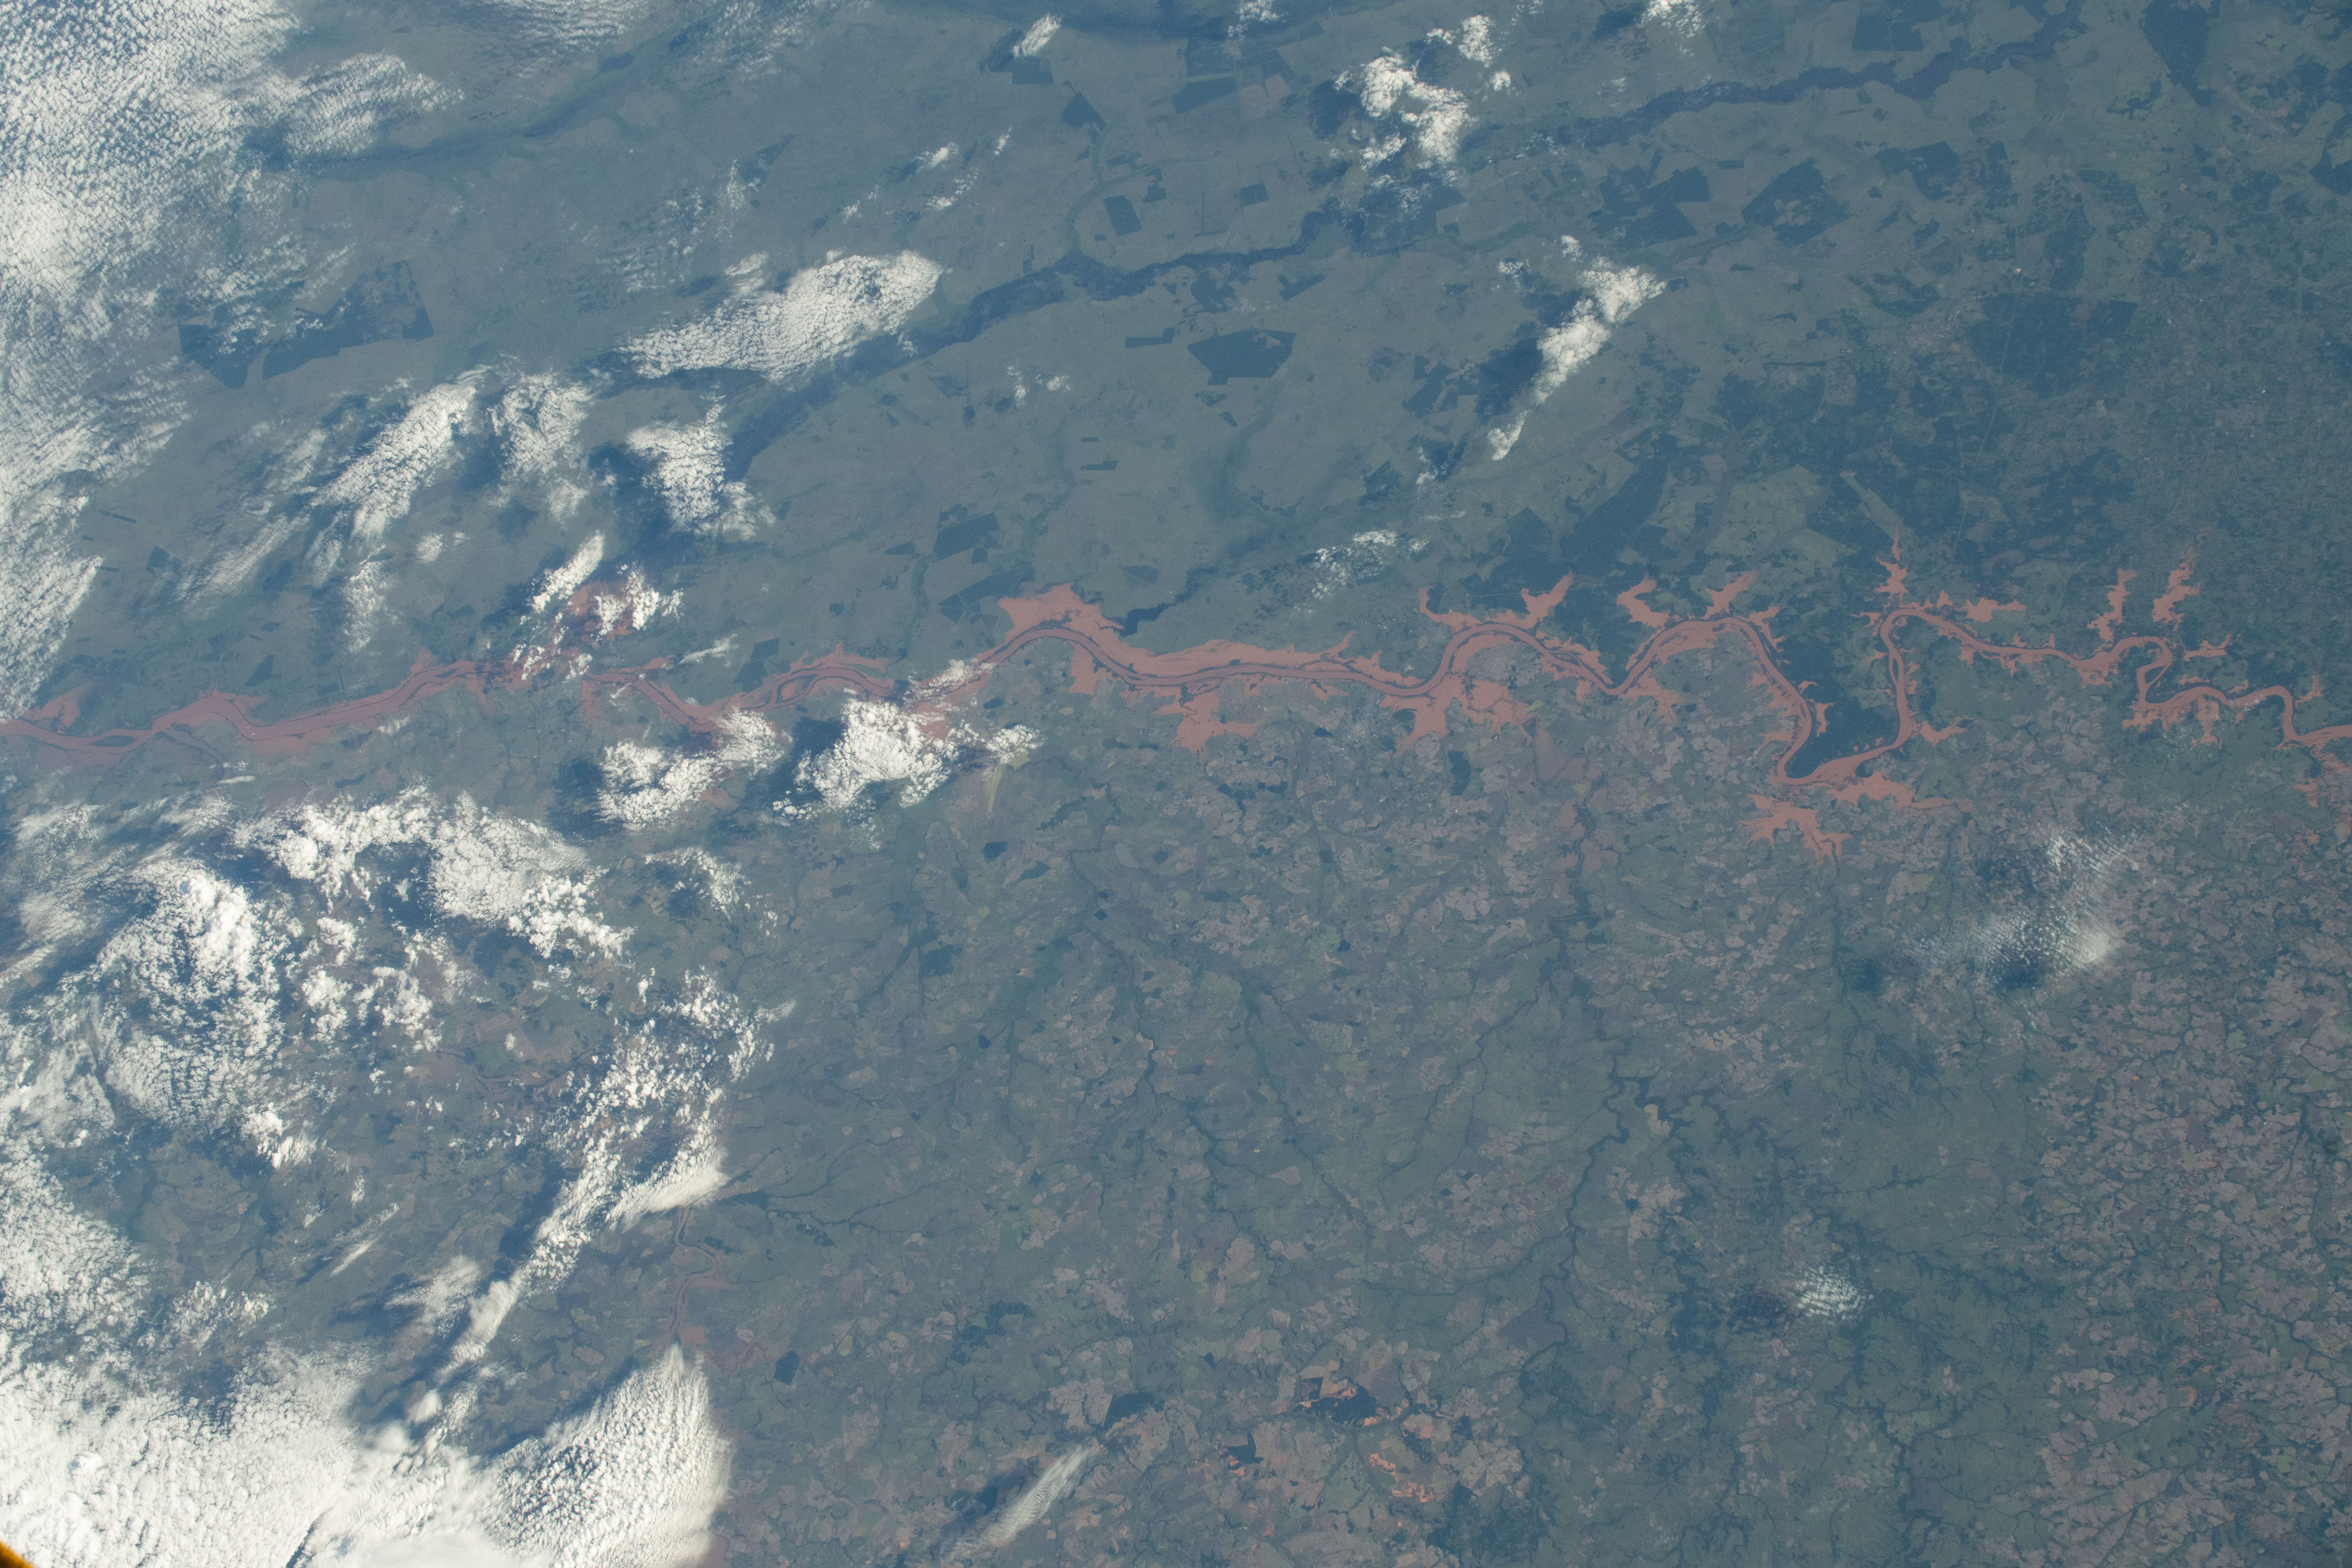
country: BRAZIL
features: SAO BORJA, SANTO TOME, URUGUAY RIVER, SAO BENEDITO, SANTOS REIS, BORORE
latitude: -28.8
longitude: -56.1
